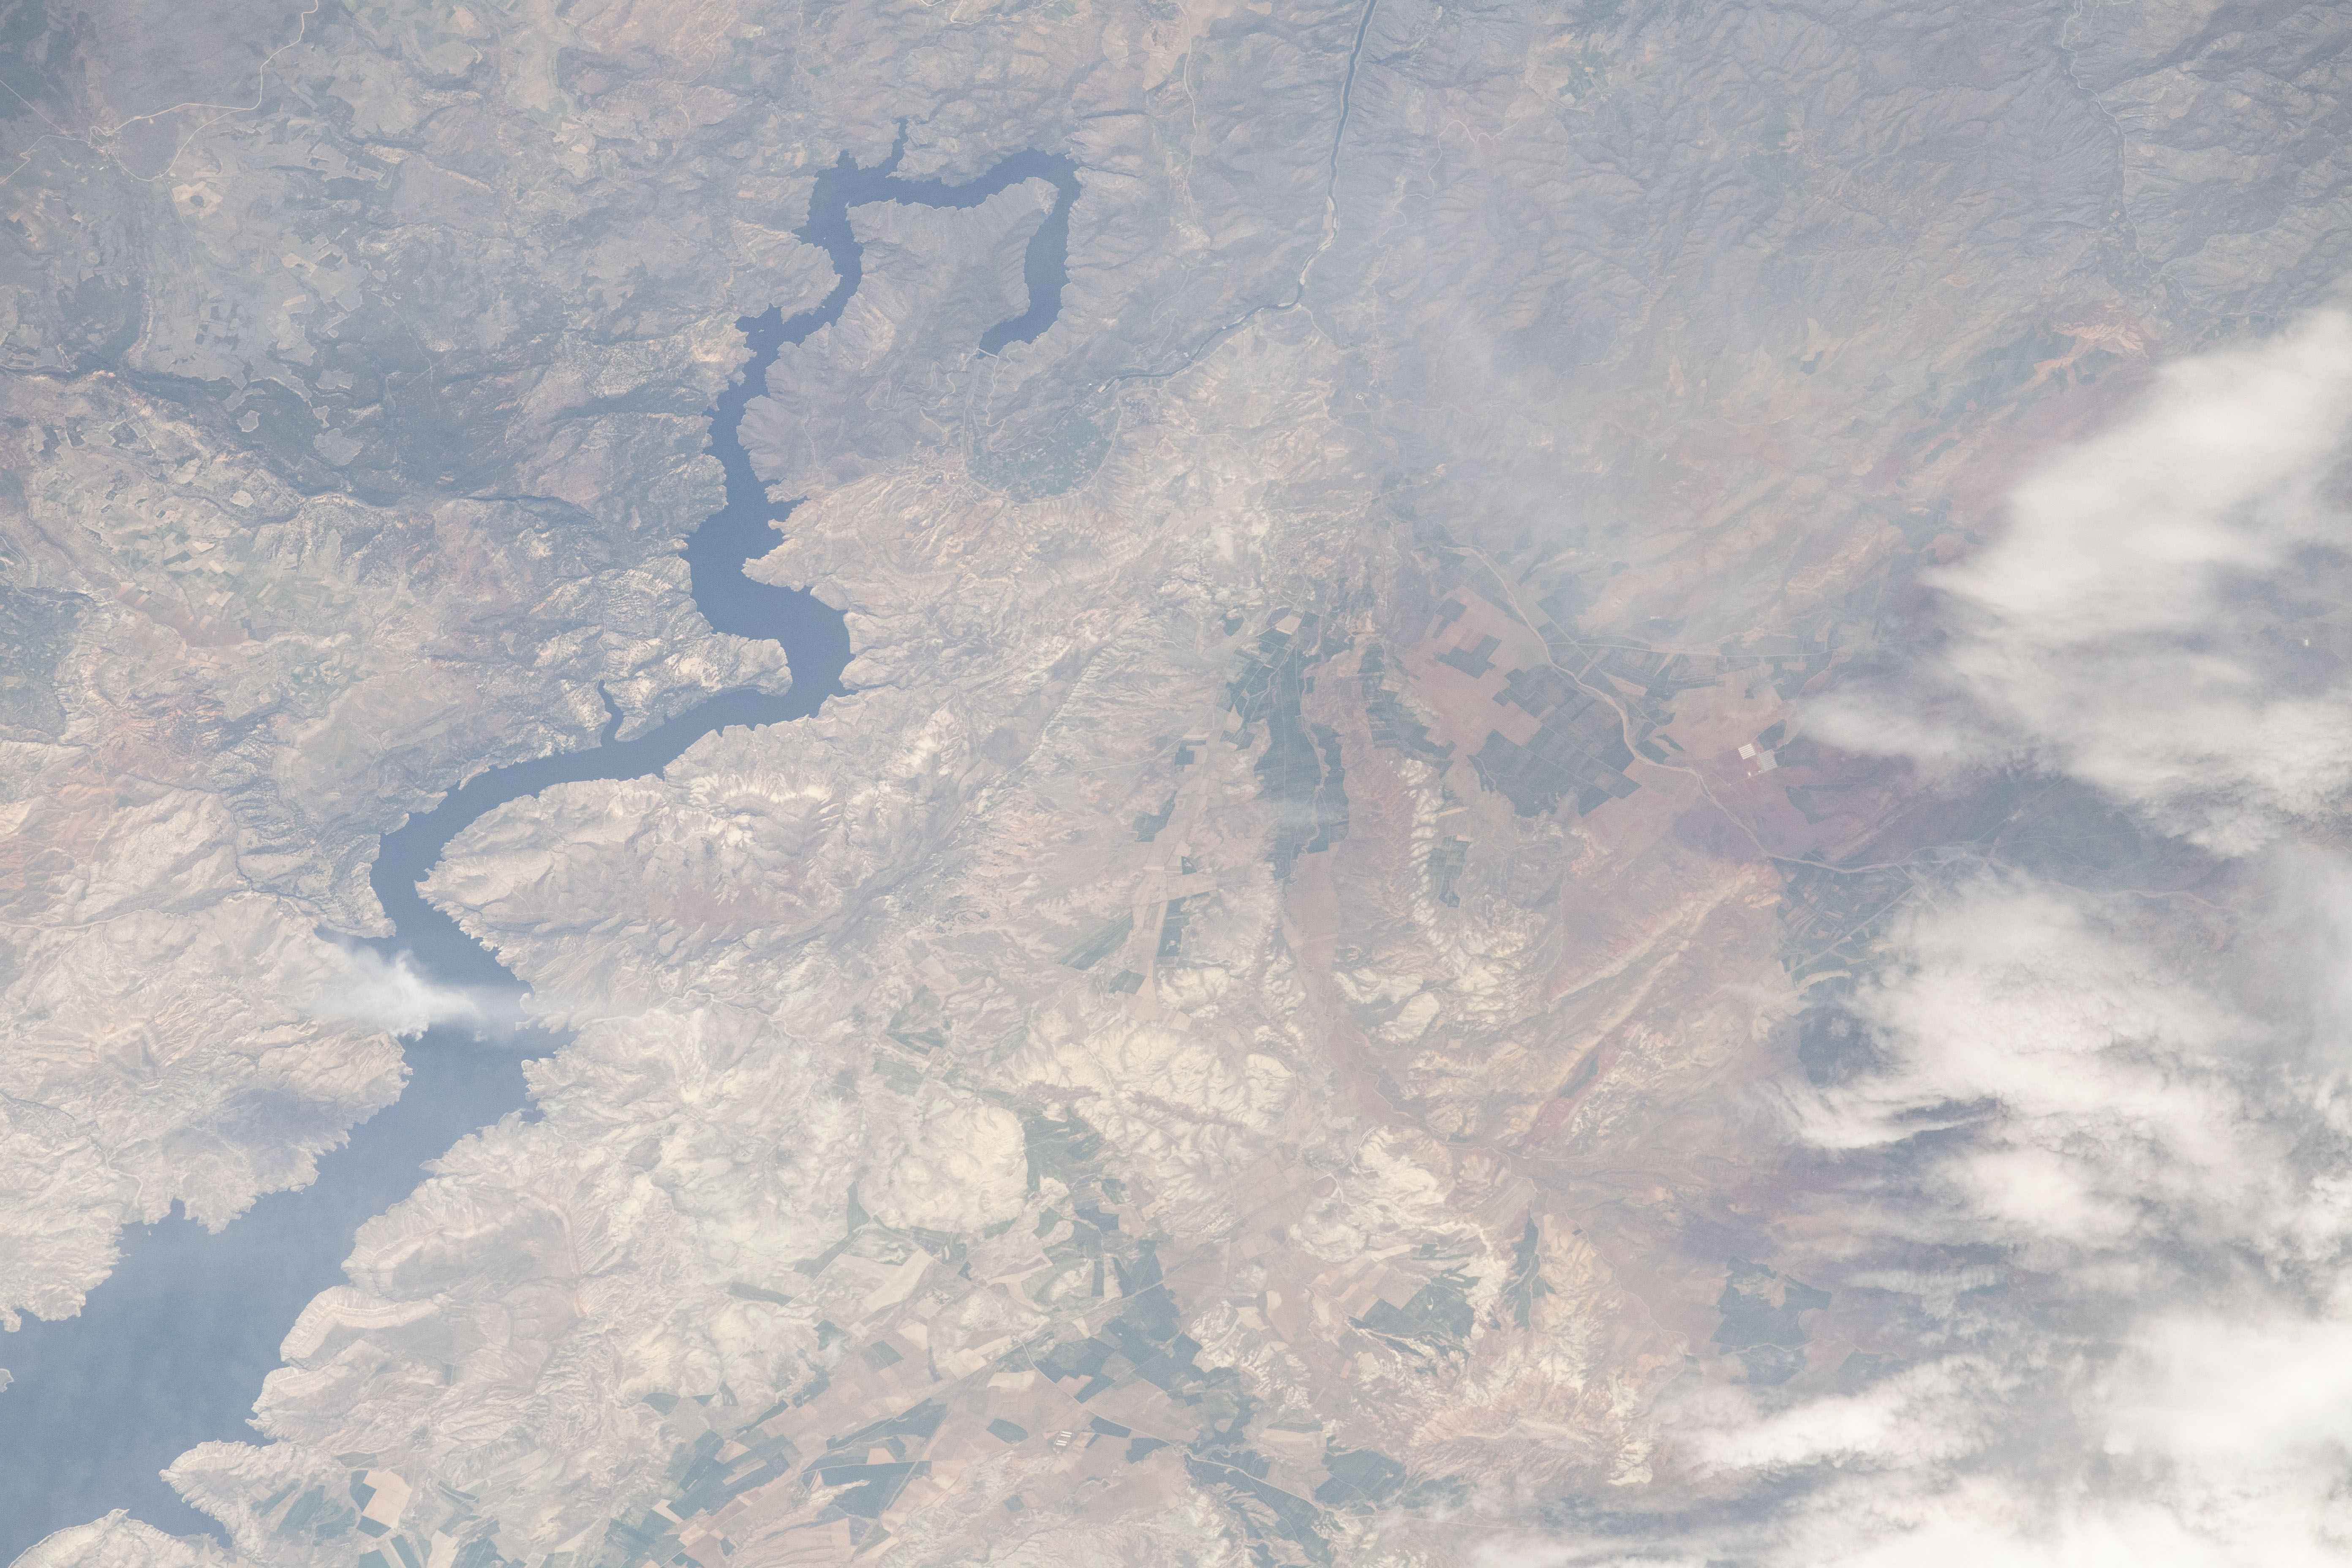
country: TURKEY
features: SARIYAR DAM, SAKARYA RIVER, VALLEY
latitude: 40.1
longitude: 31.5
